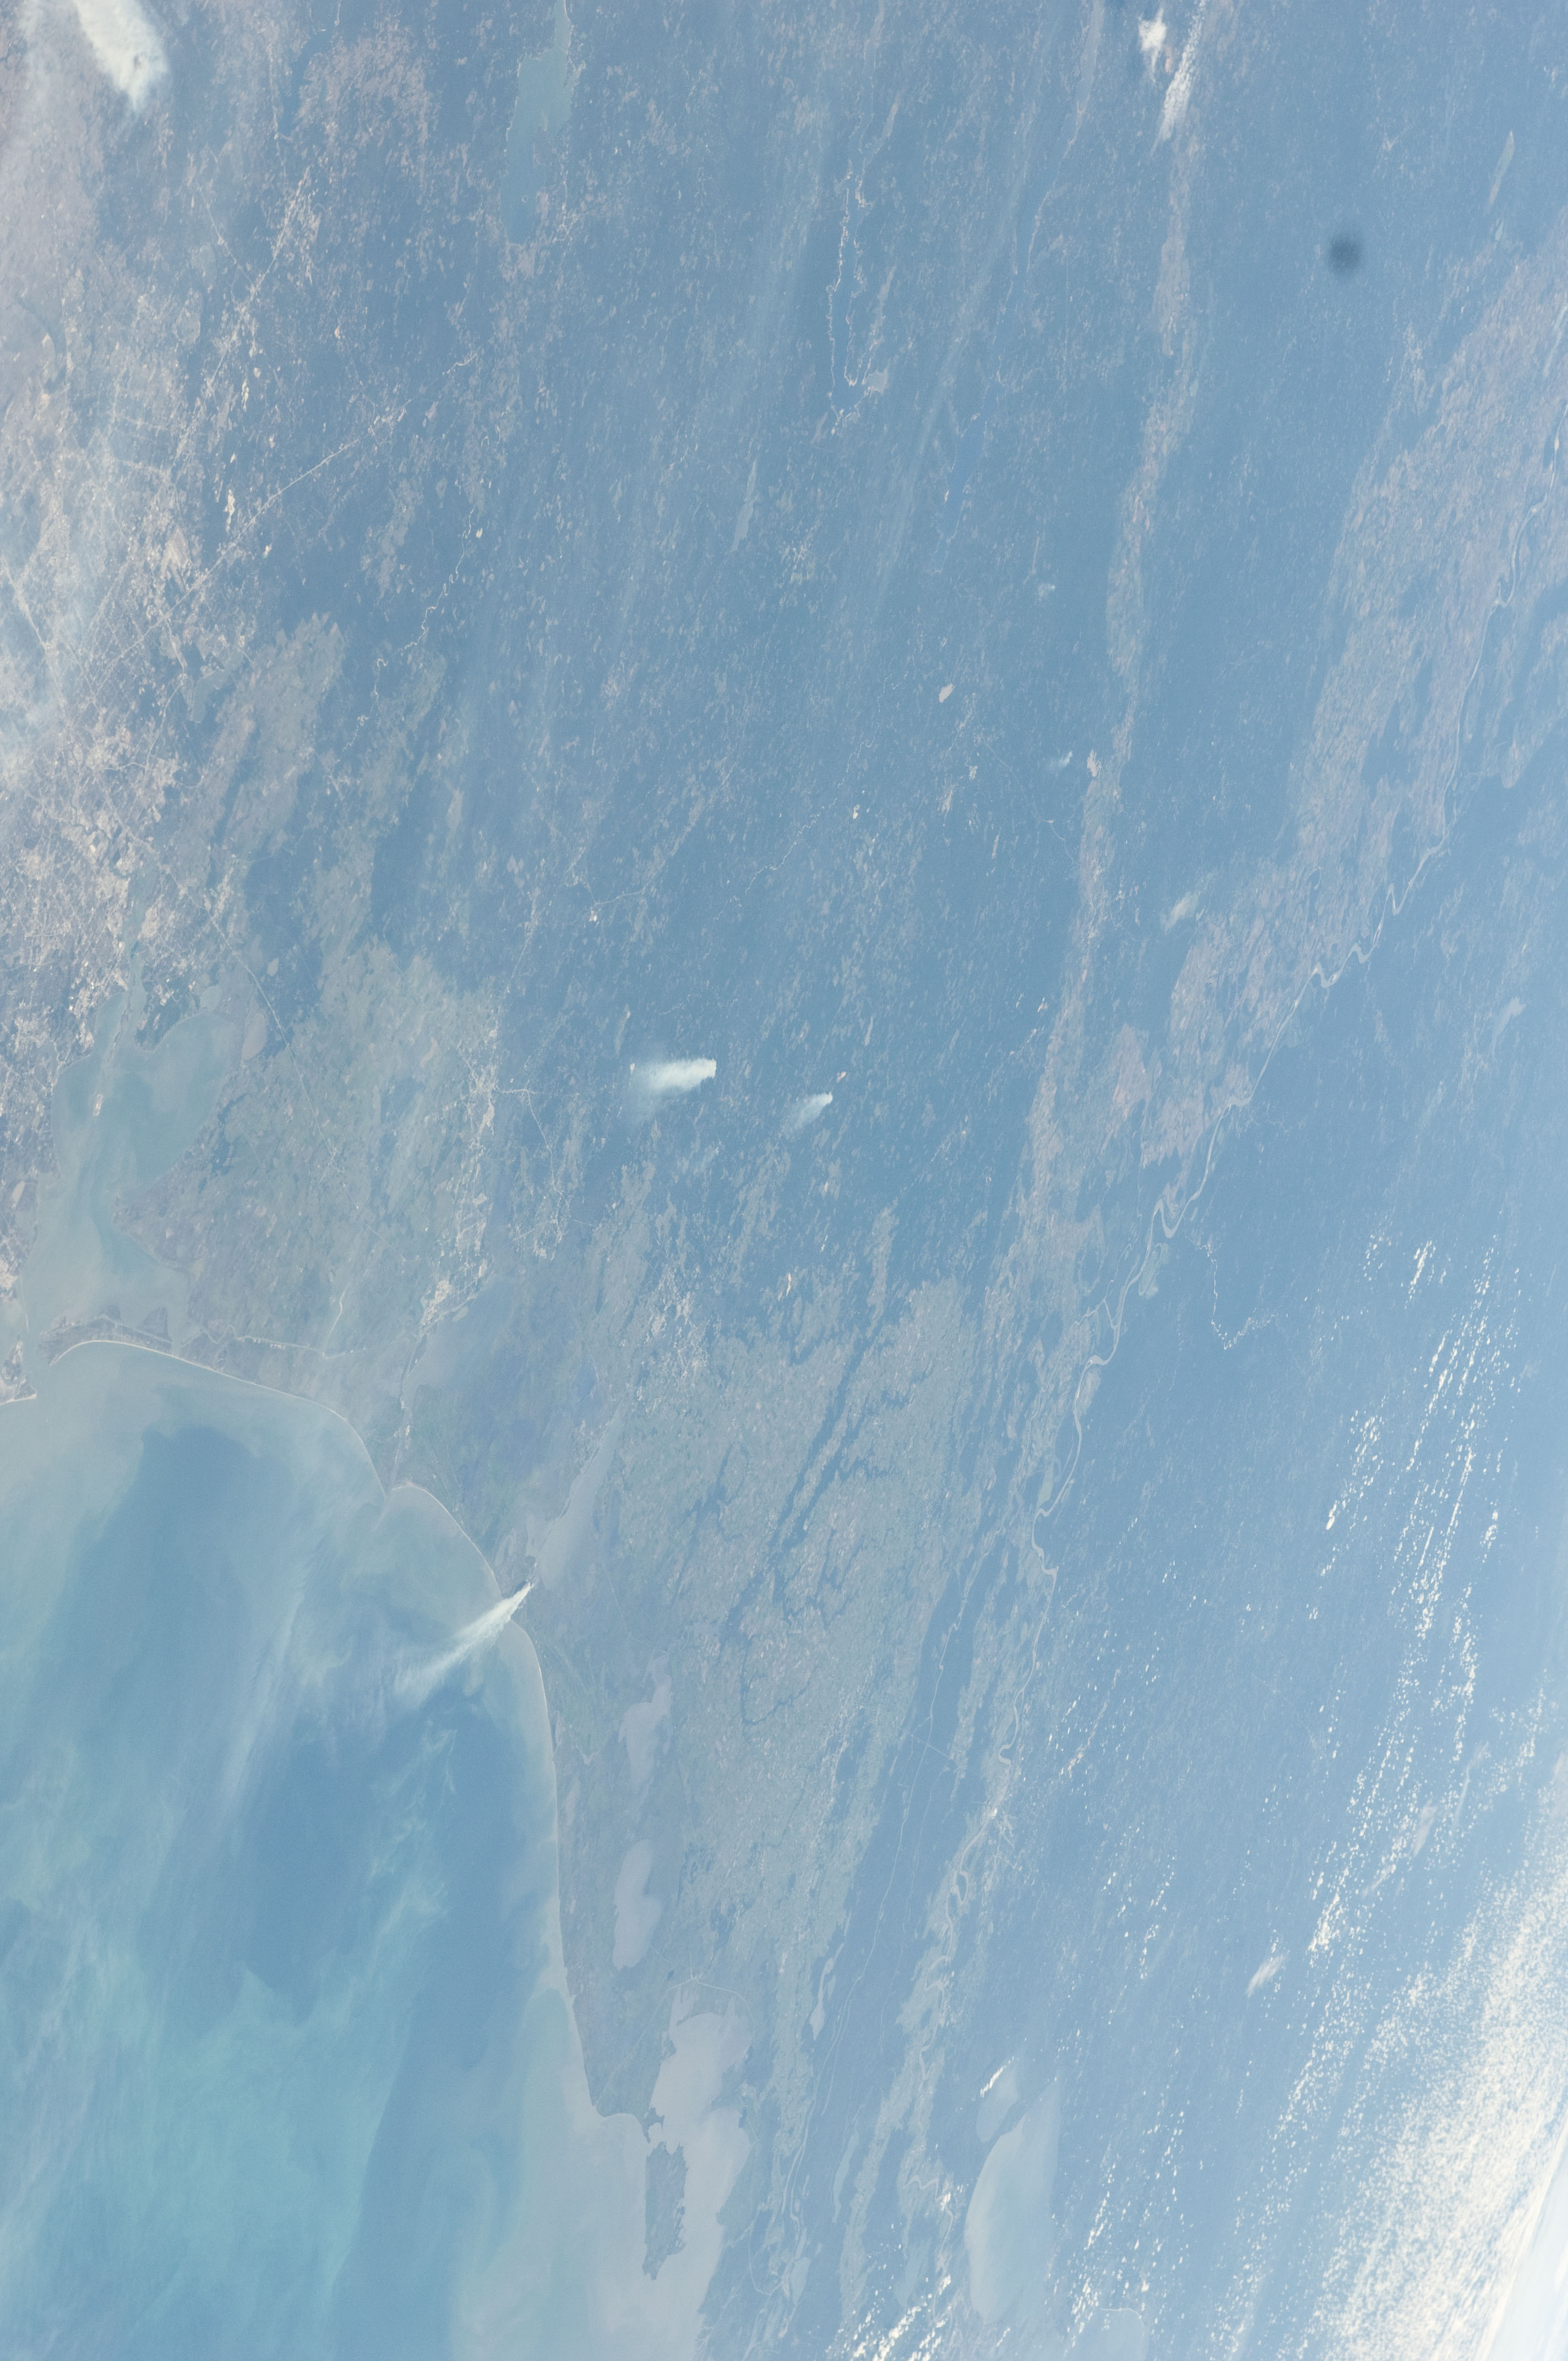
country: USA-LOUISIANA
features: PAN-SMOKE PLUMES, HAZE, G. OF MEXICO, RED R. V., FOR., MARSH, COAST, LAKES
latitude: 30.5
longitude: -93.0
